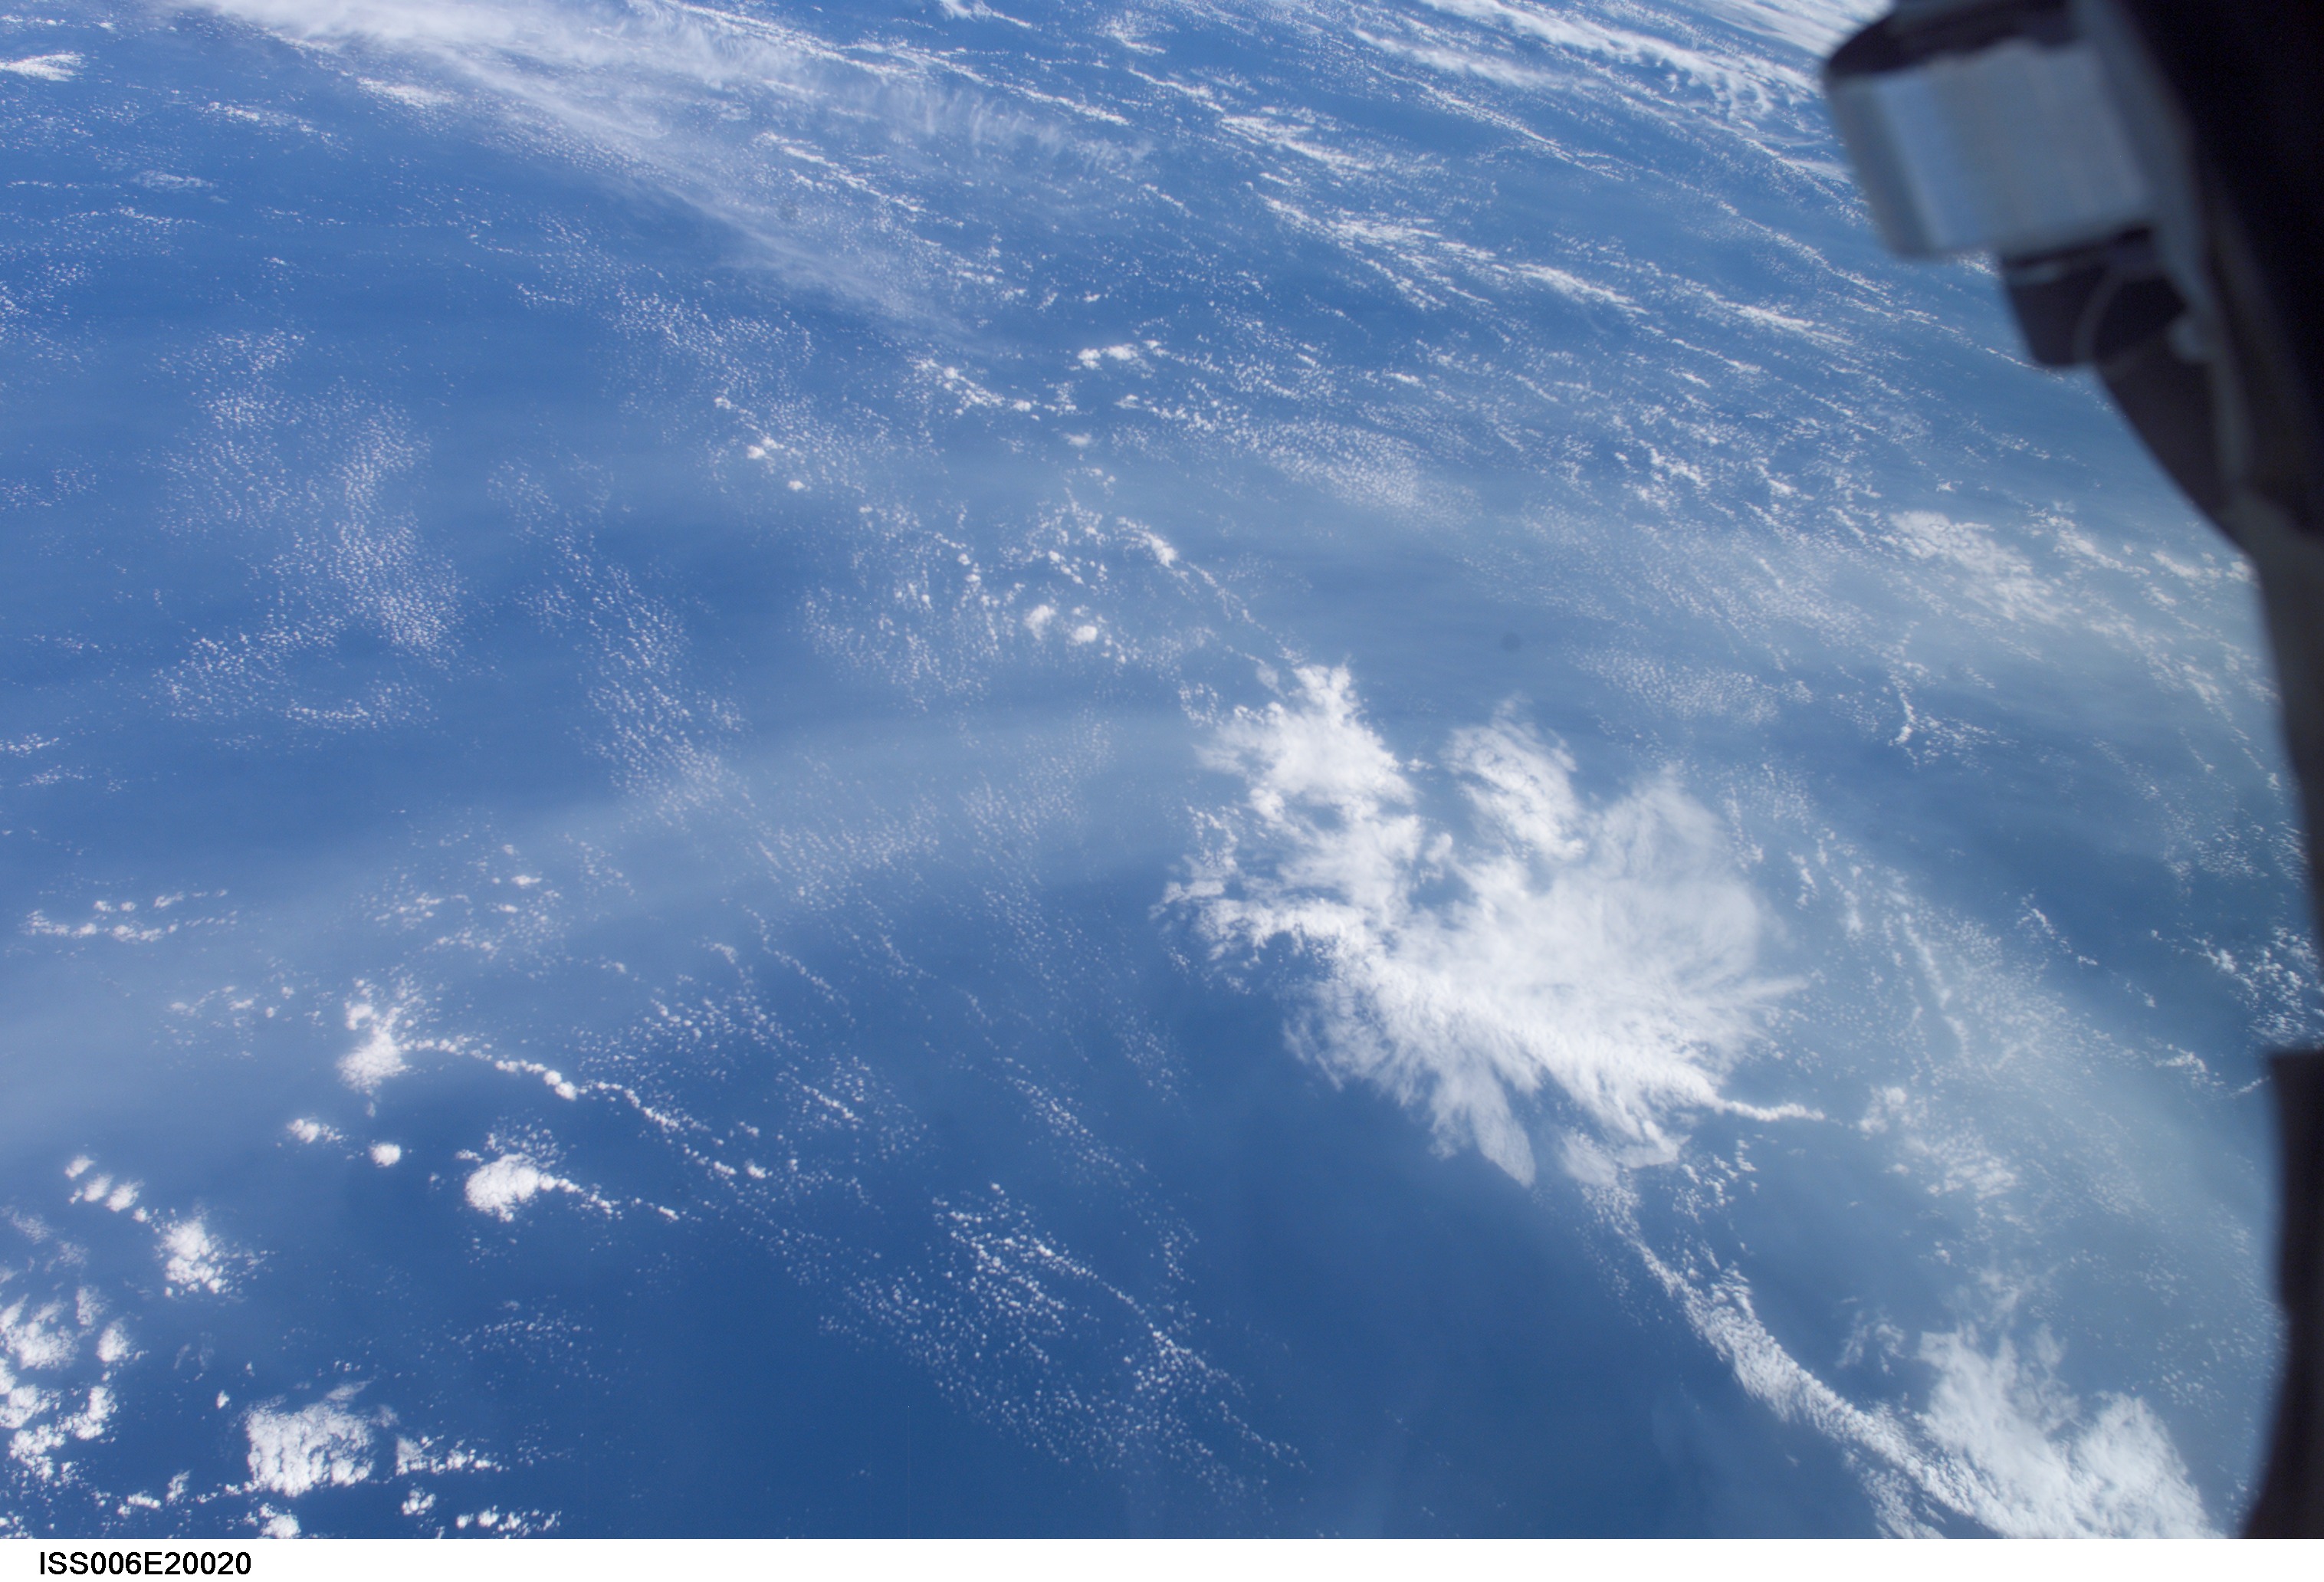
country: PACIFIC OCEAN
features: SMOKE PLUME, CLOUDS
